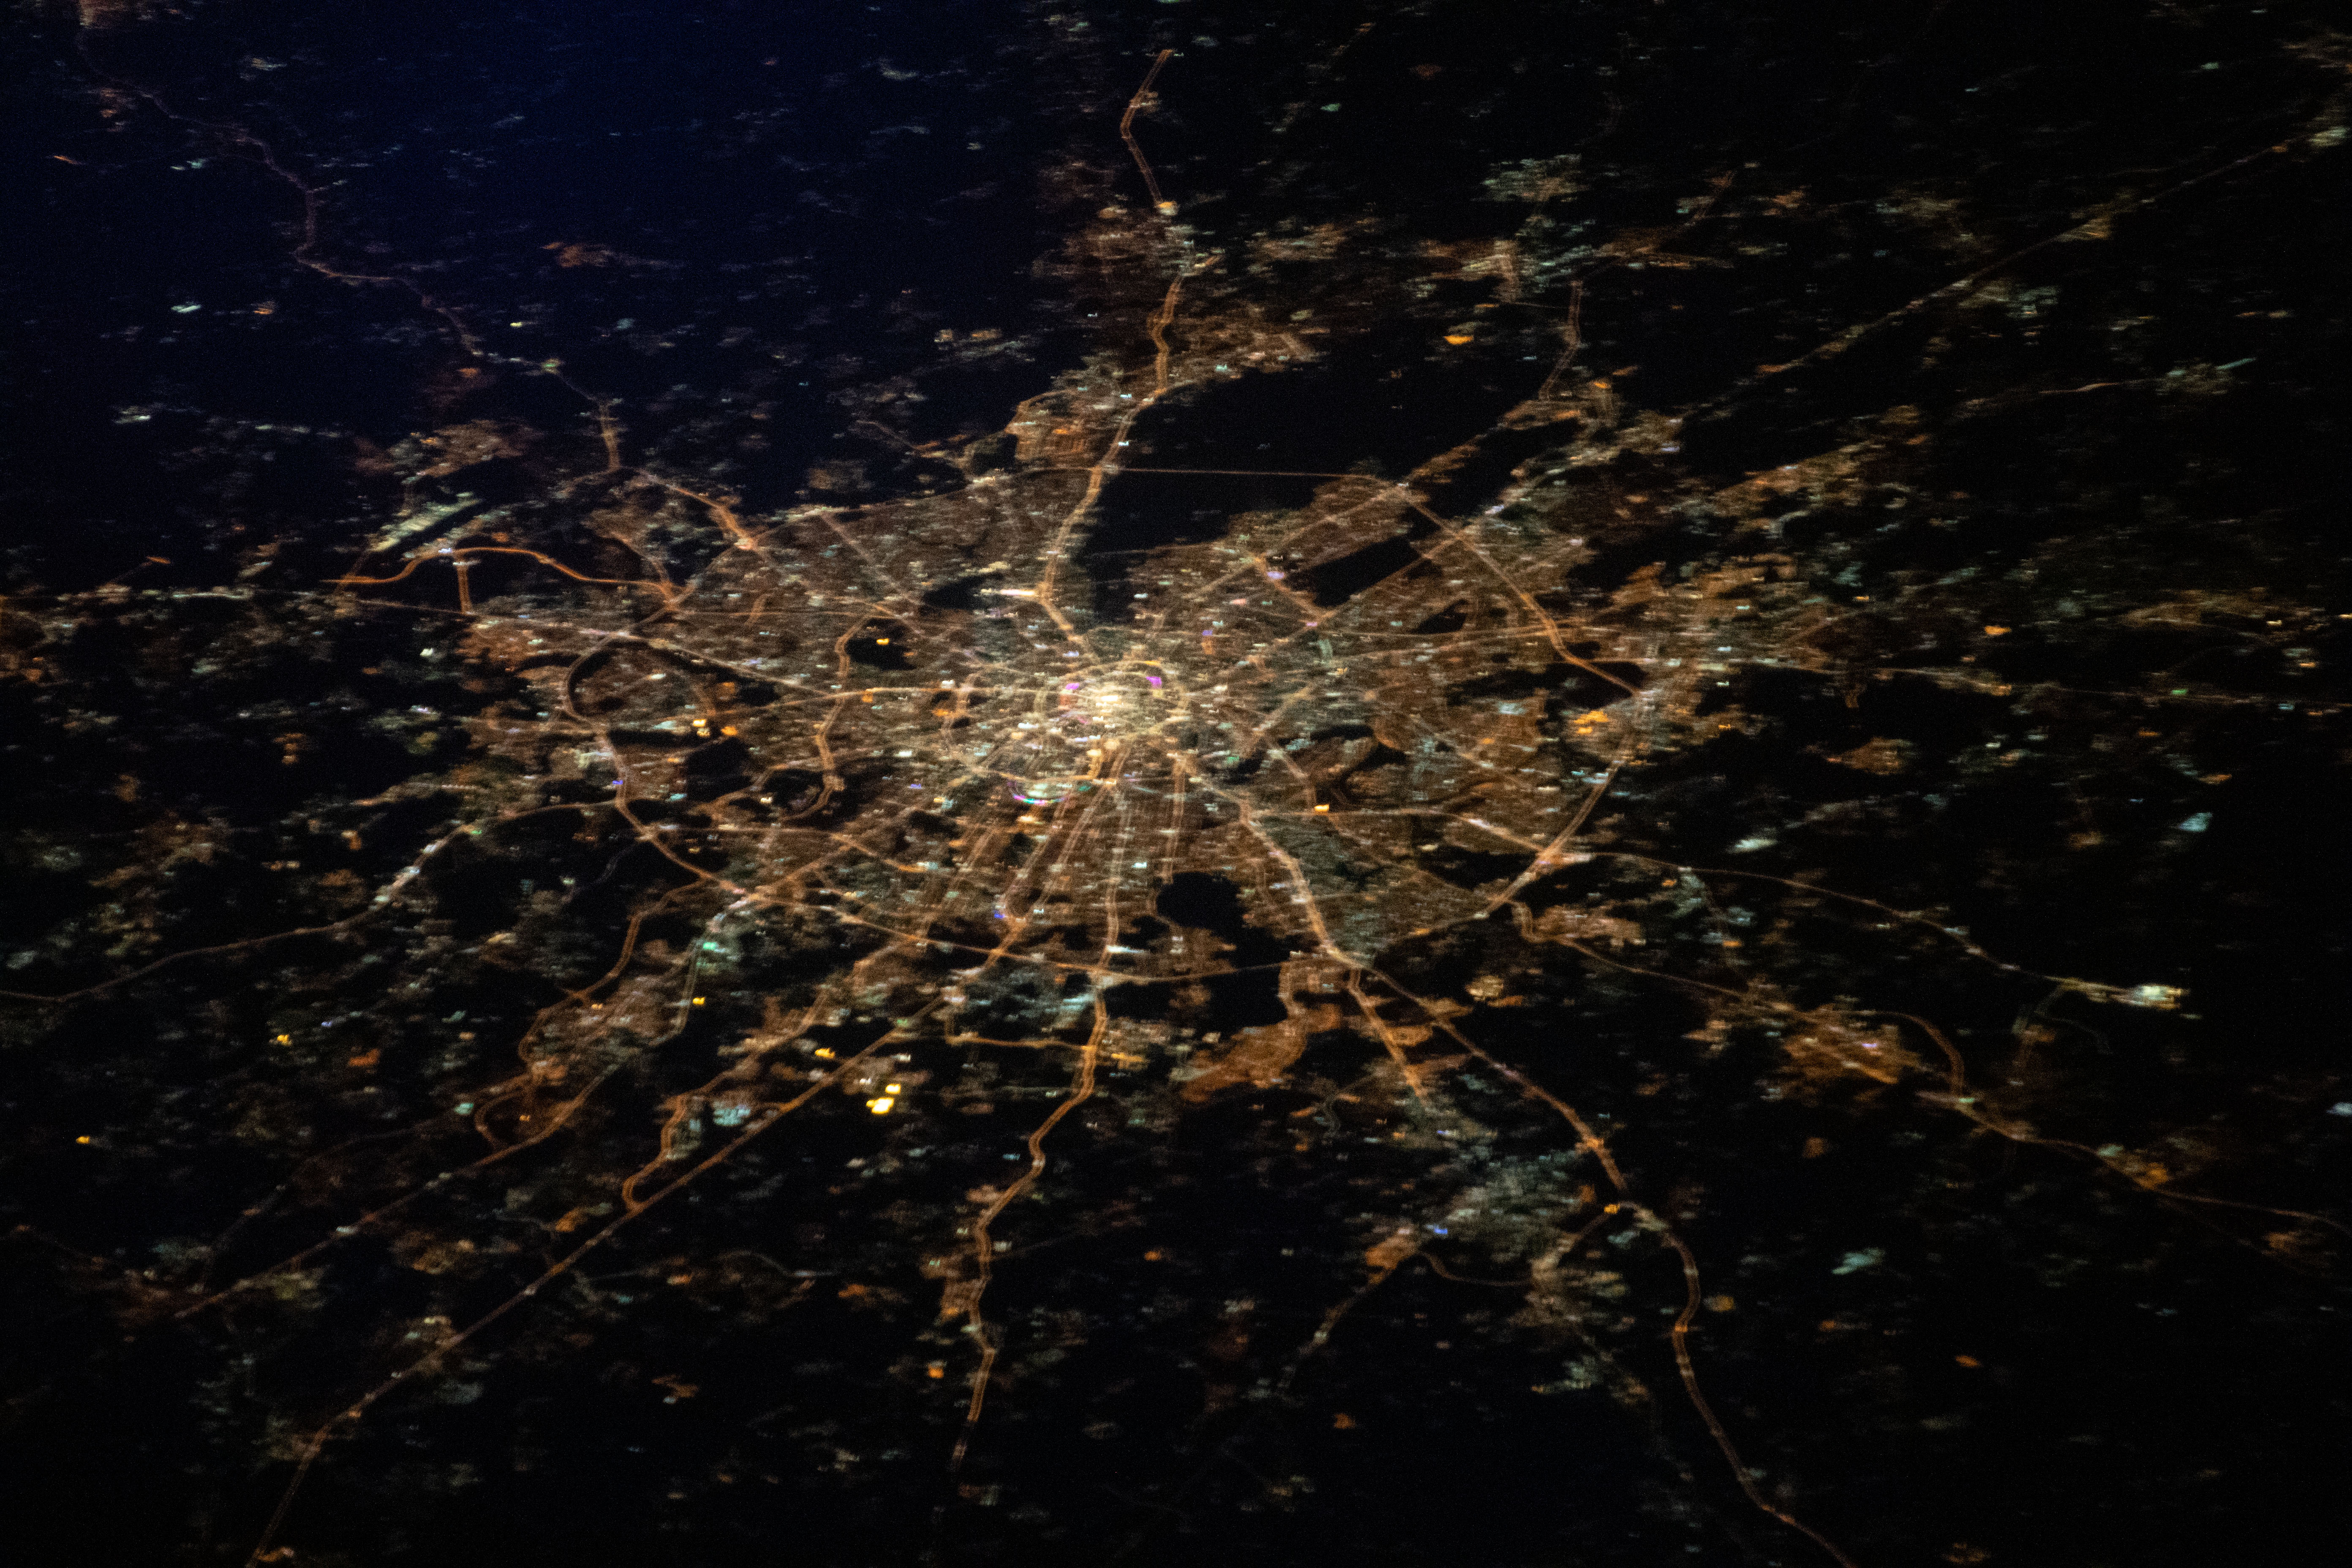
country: RUSSIAN FEDERATION
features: MOSCOW
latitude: 55.8
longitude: 37.7
